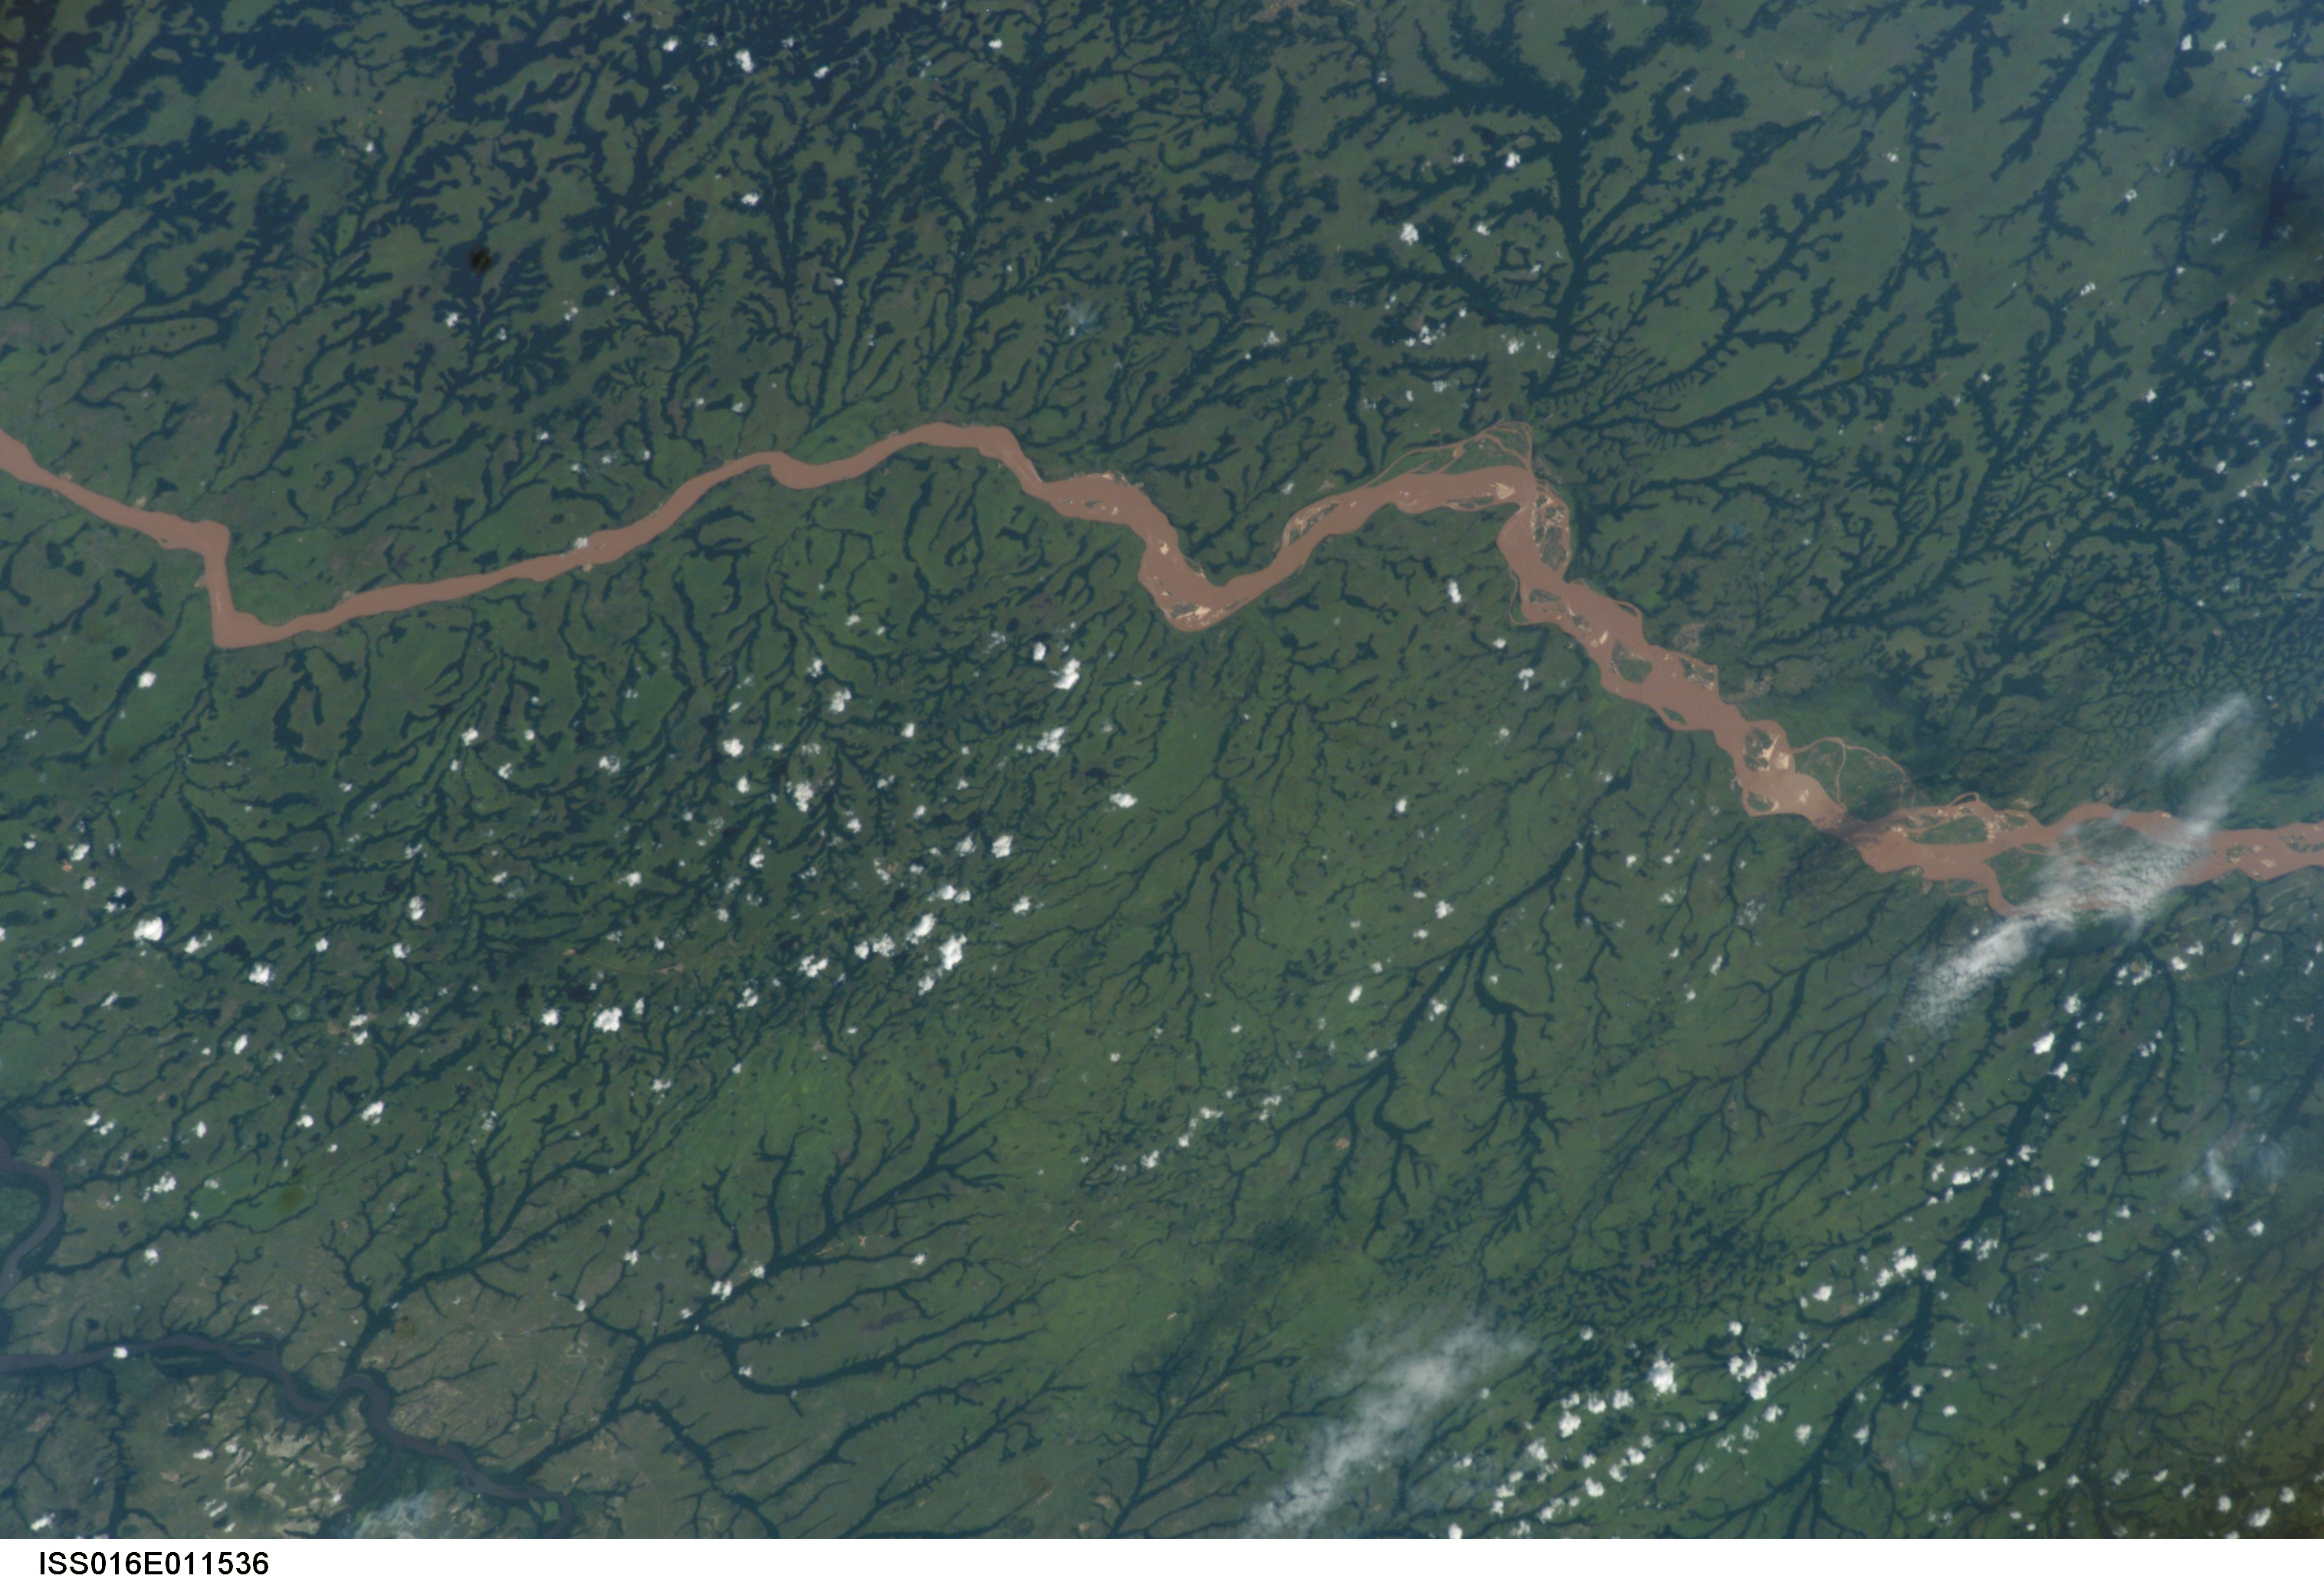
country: DEM. REP. OF CONGO
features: KASAI RIVER, KILOMUANA, FOREST
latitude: -3.5
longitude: 18.0
